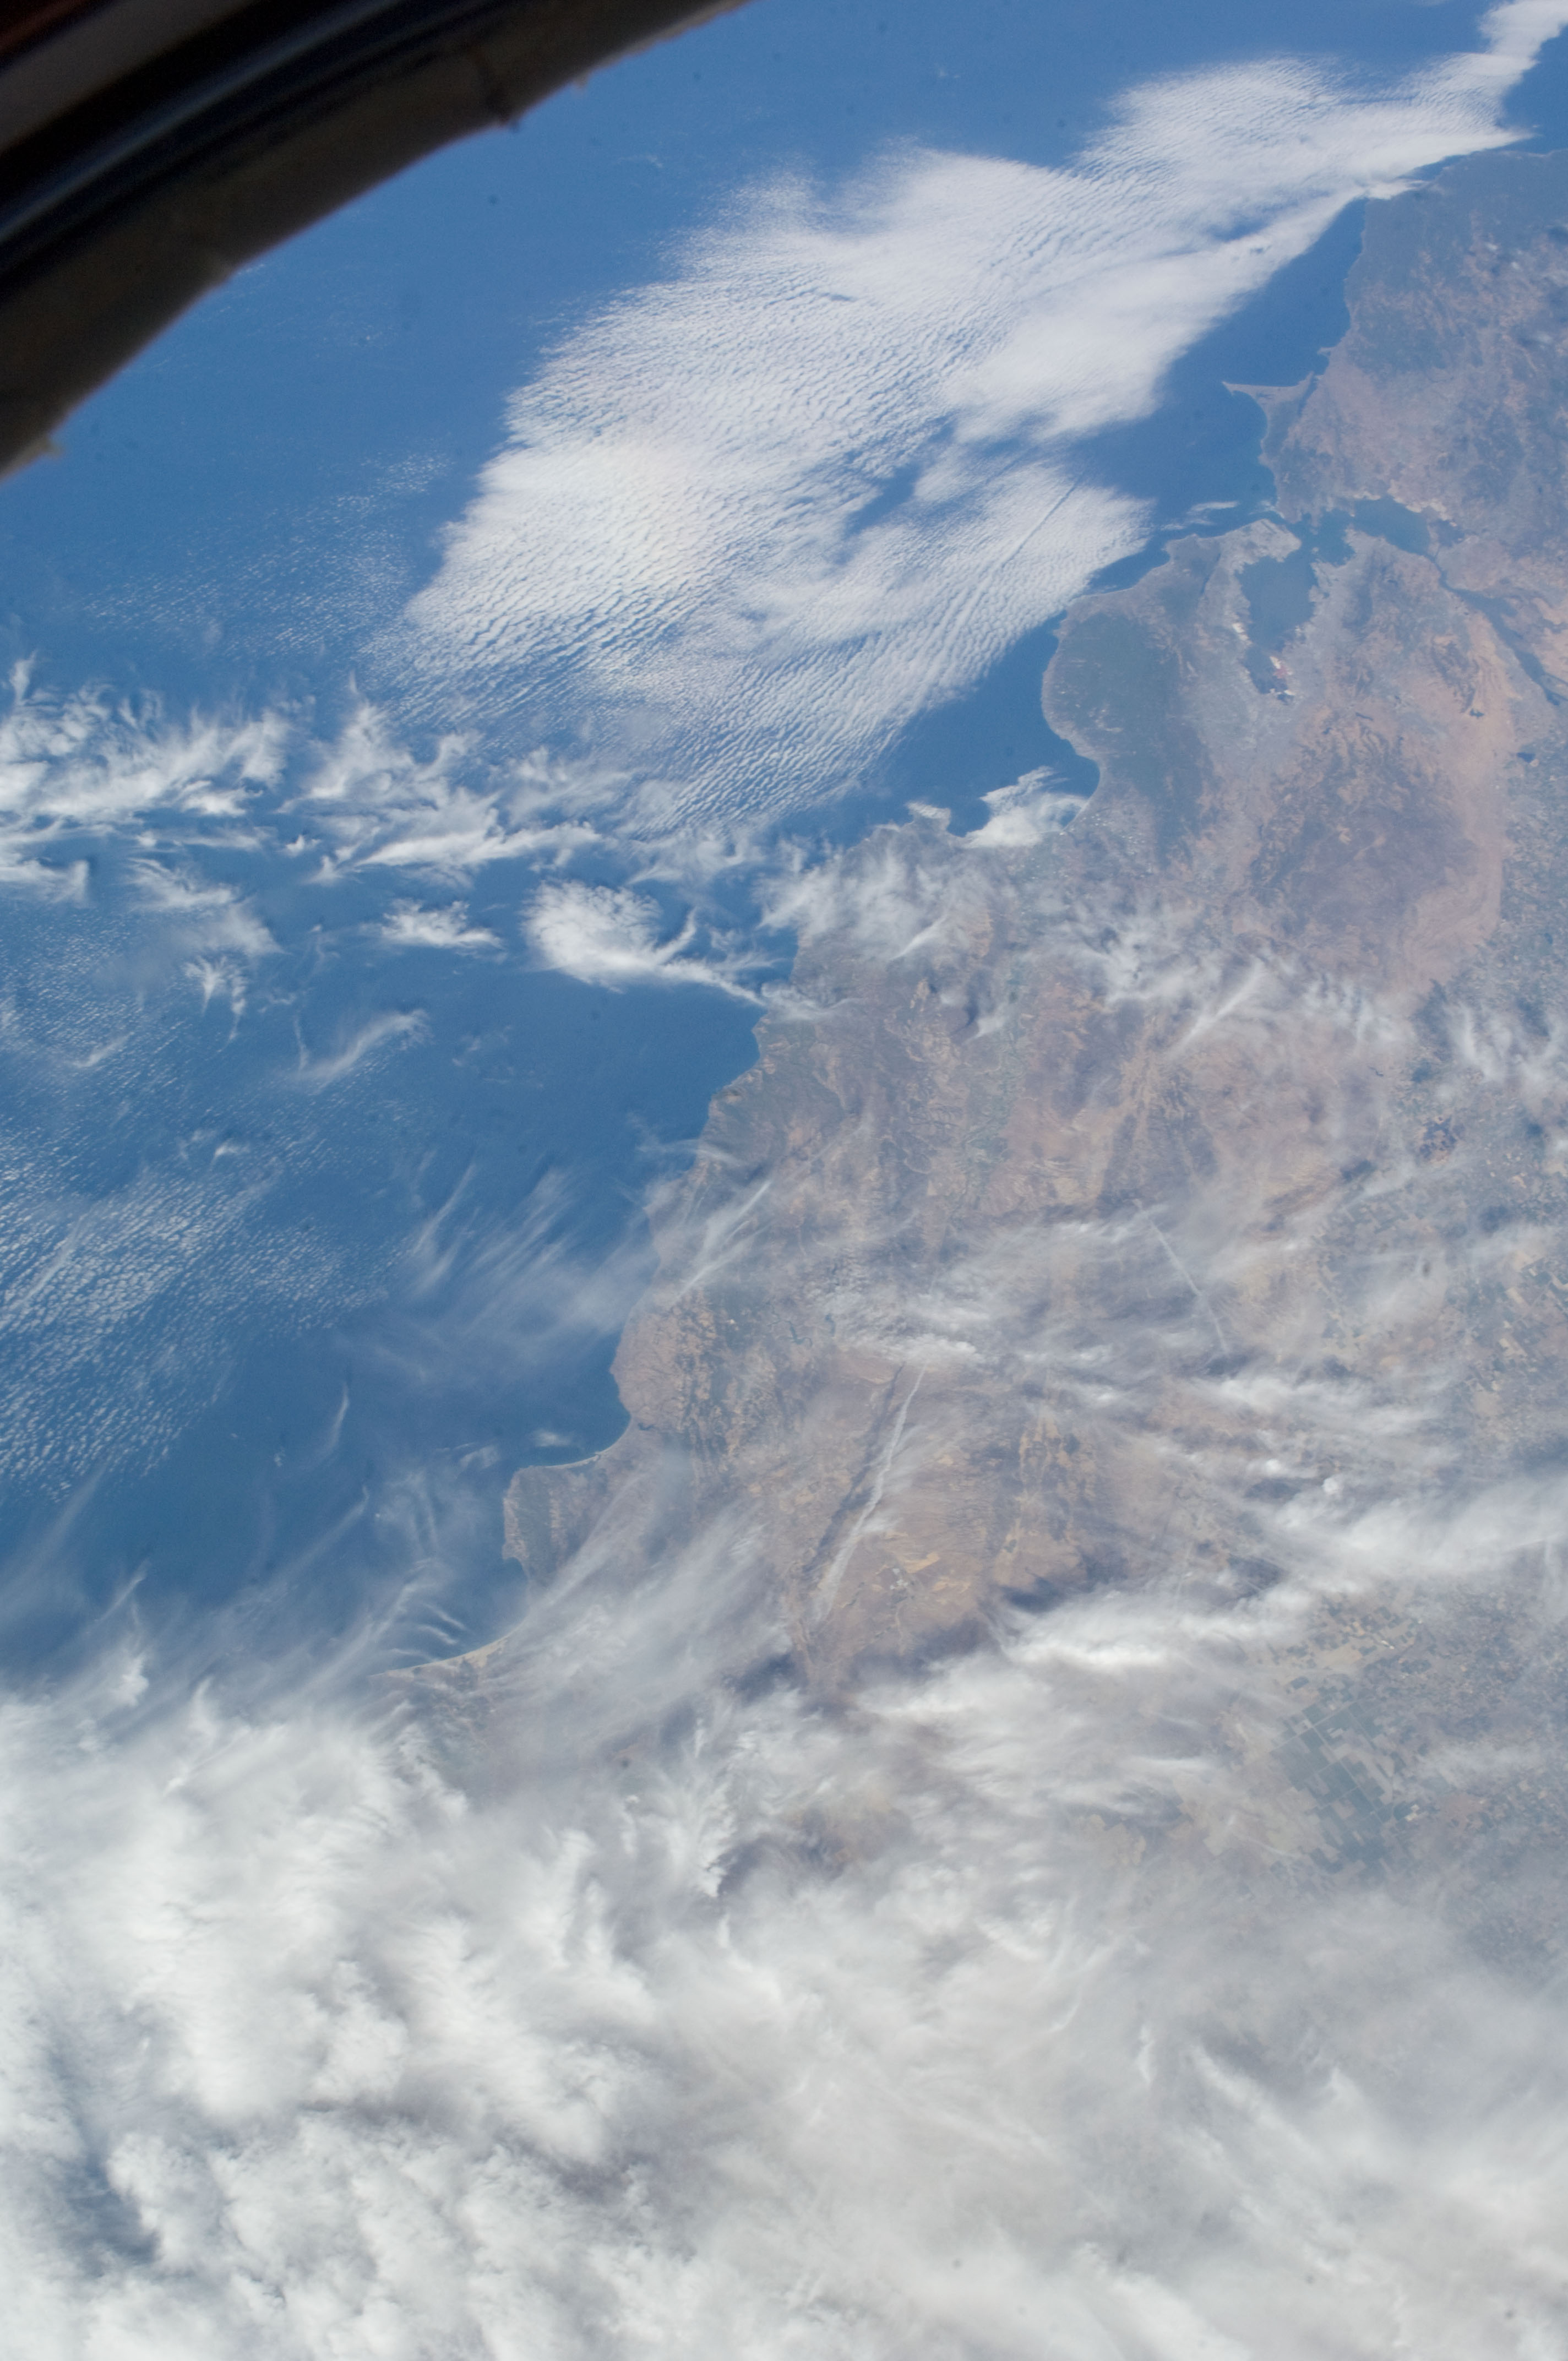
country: USA-CALIFORNIA
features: PACIFIC O., SAN FRANCISCO BAY, ISS
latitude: 36.0
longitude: -121.5
